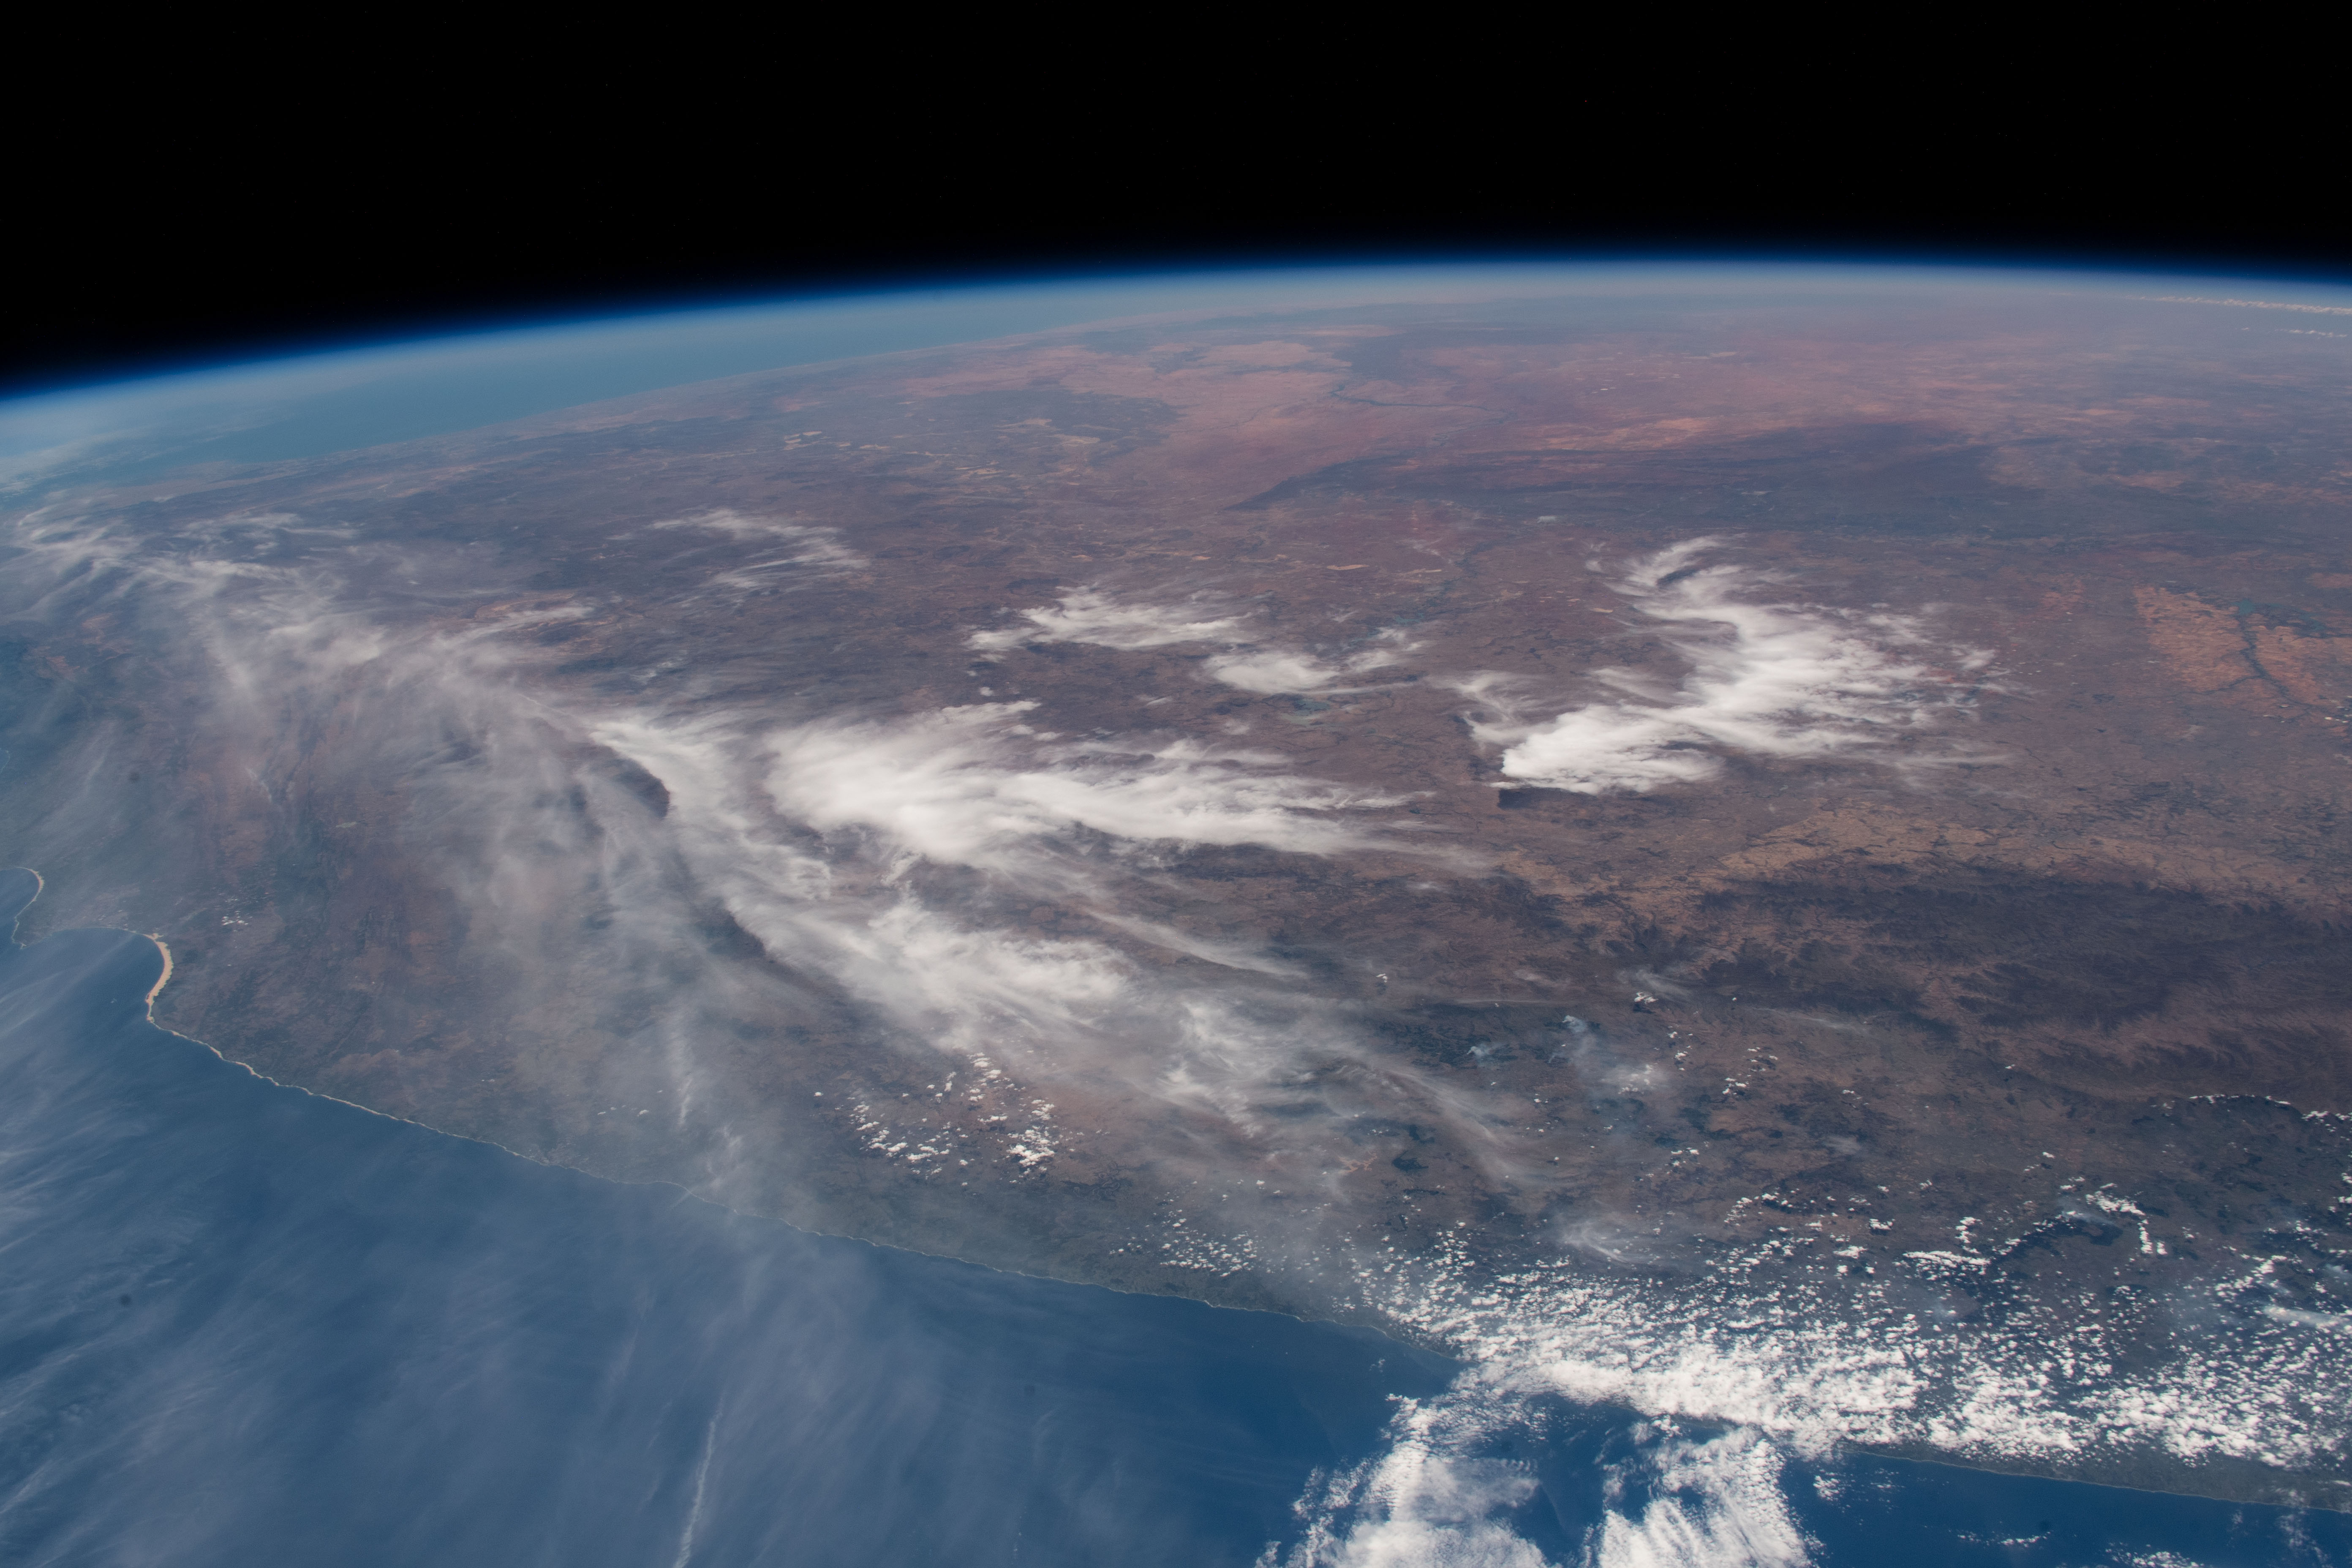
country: REPUBLIC SOUTH AFRICA
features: SOUTH AFRICA, DRAKENSBERG MOUNTAINS, EASTERN CAPE
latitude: -31.0
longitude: 24.5
